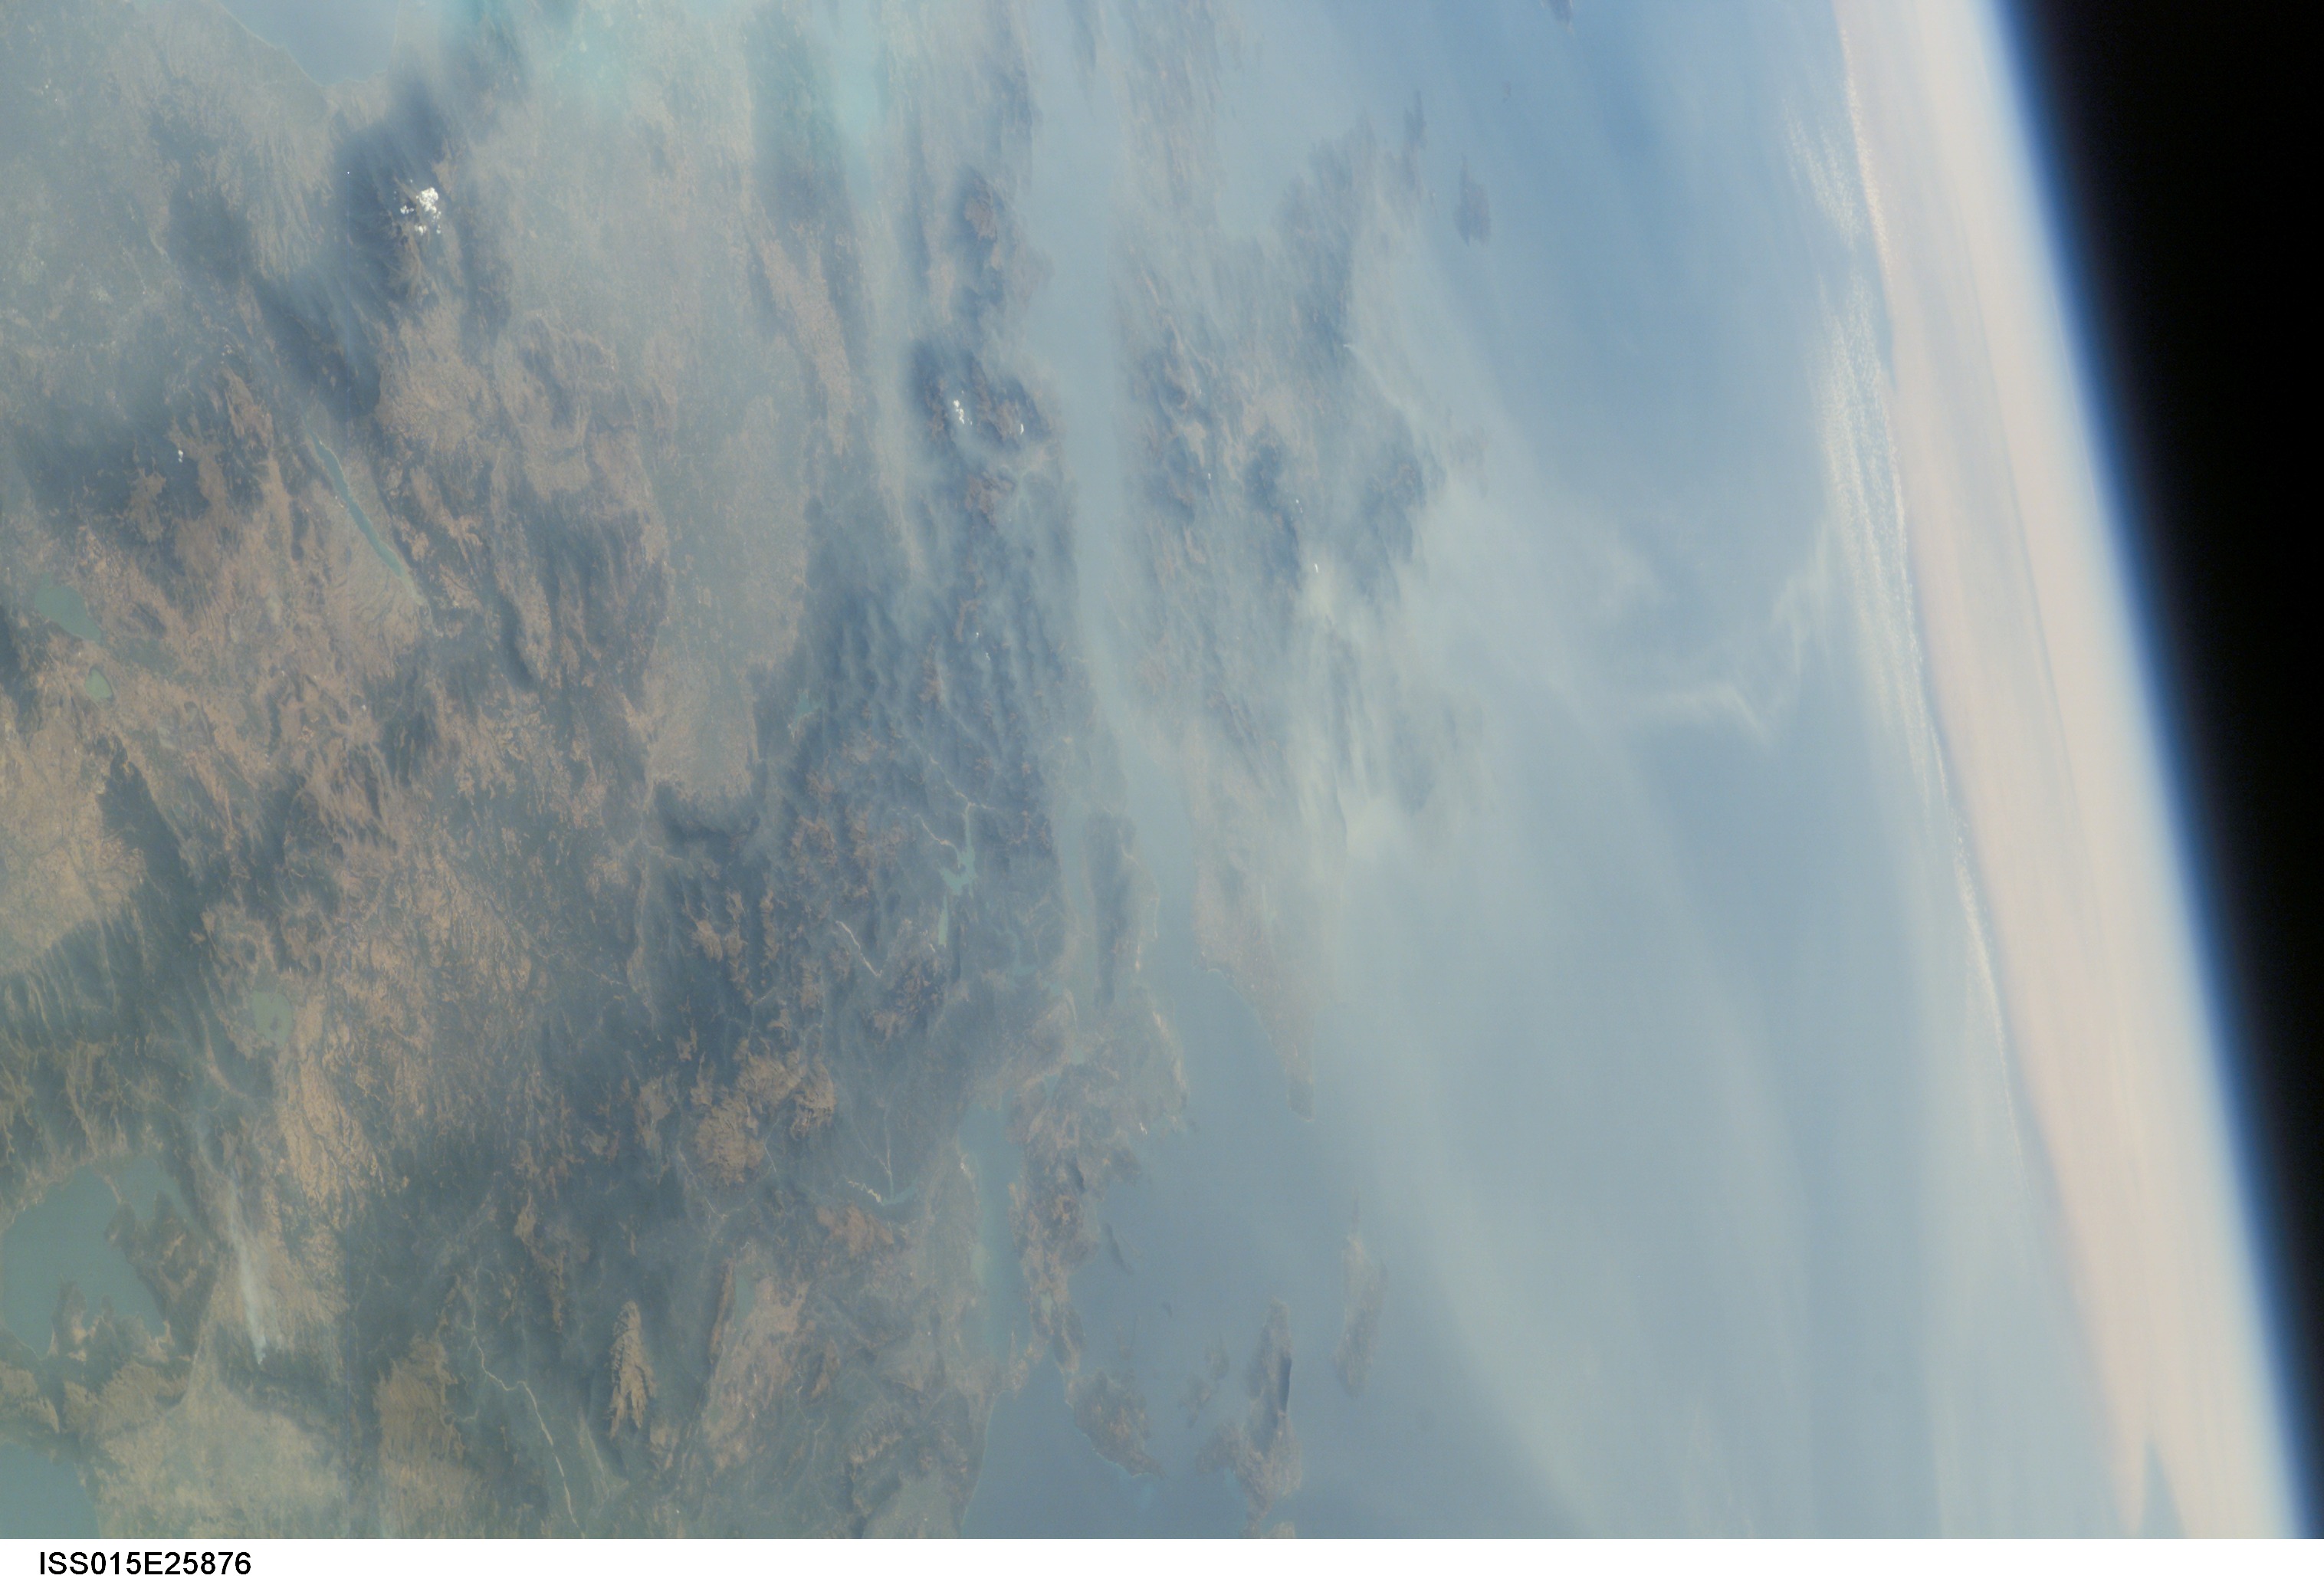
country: GREECE
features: PAN-PELOPONNESUS, SMOKE, MTS.
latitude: 38.5
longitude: 21.5
